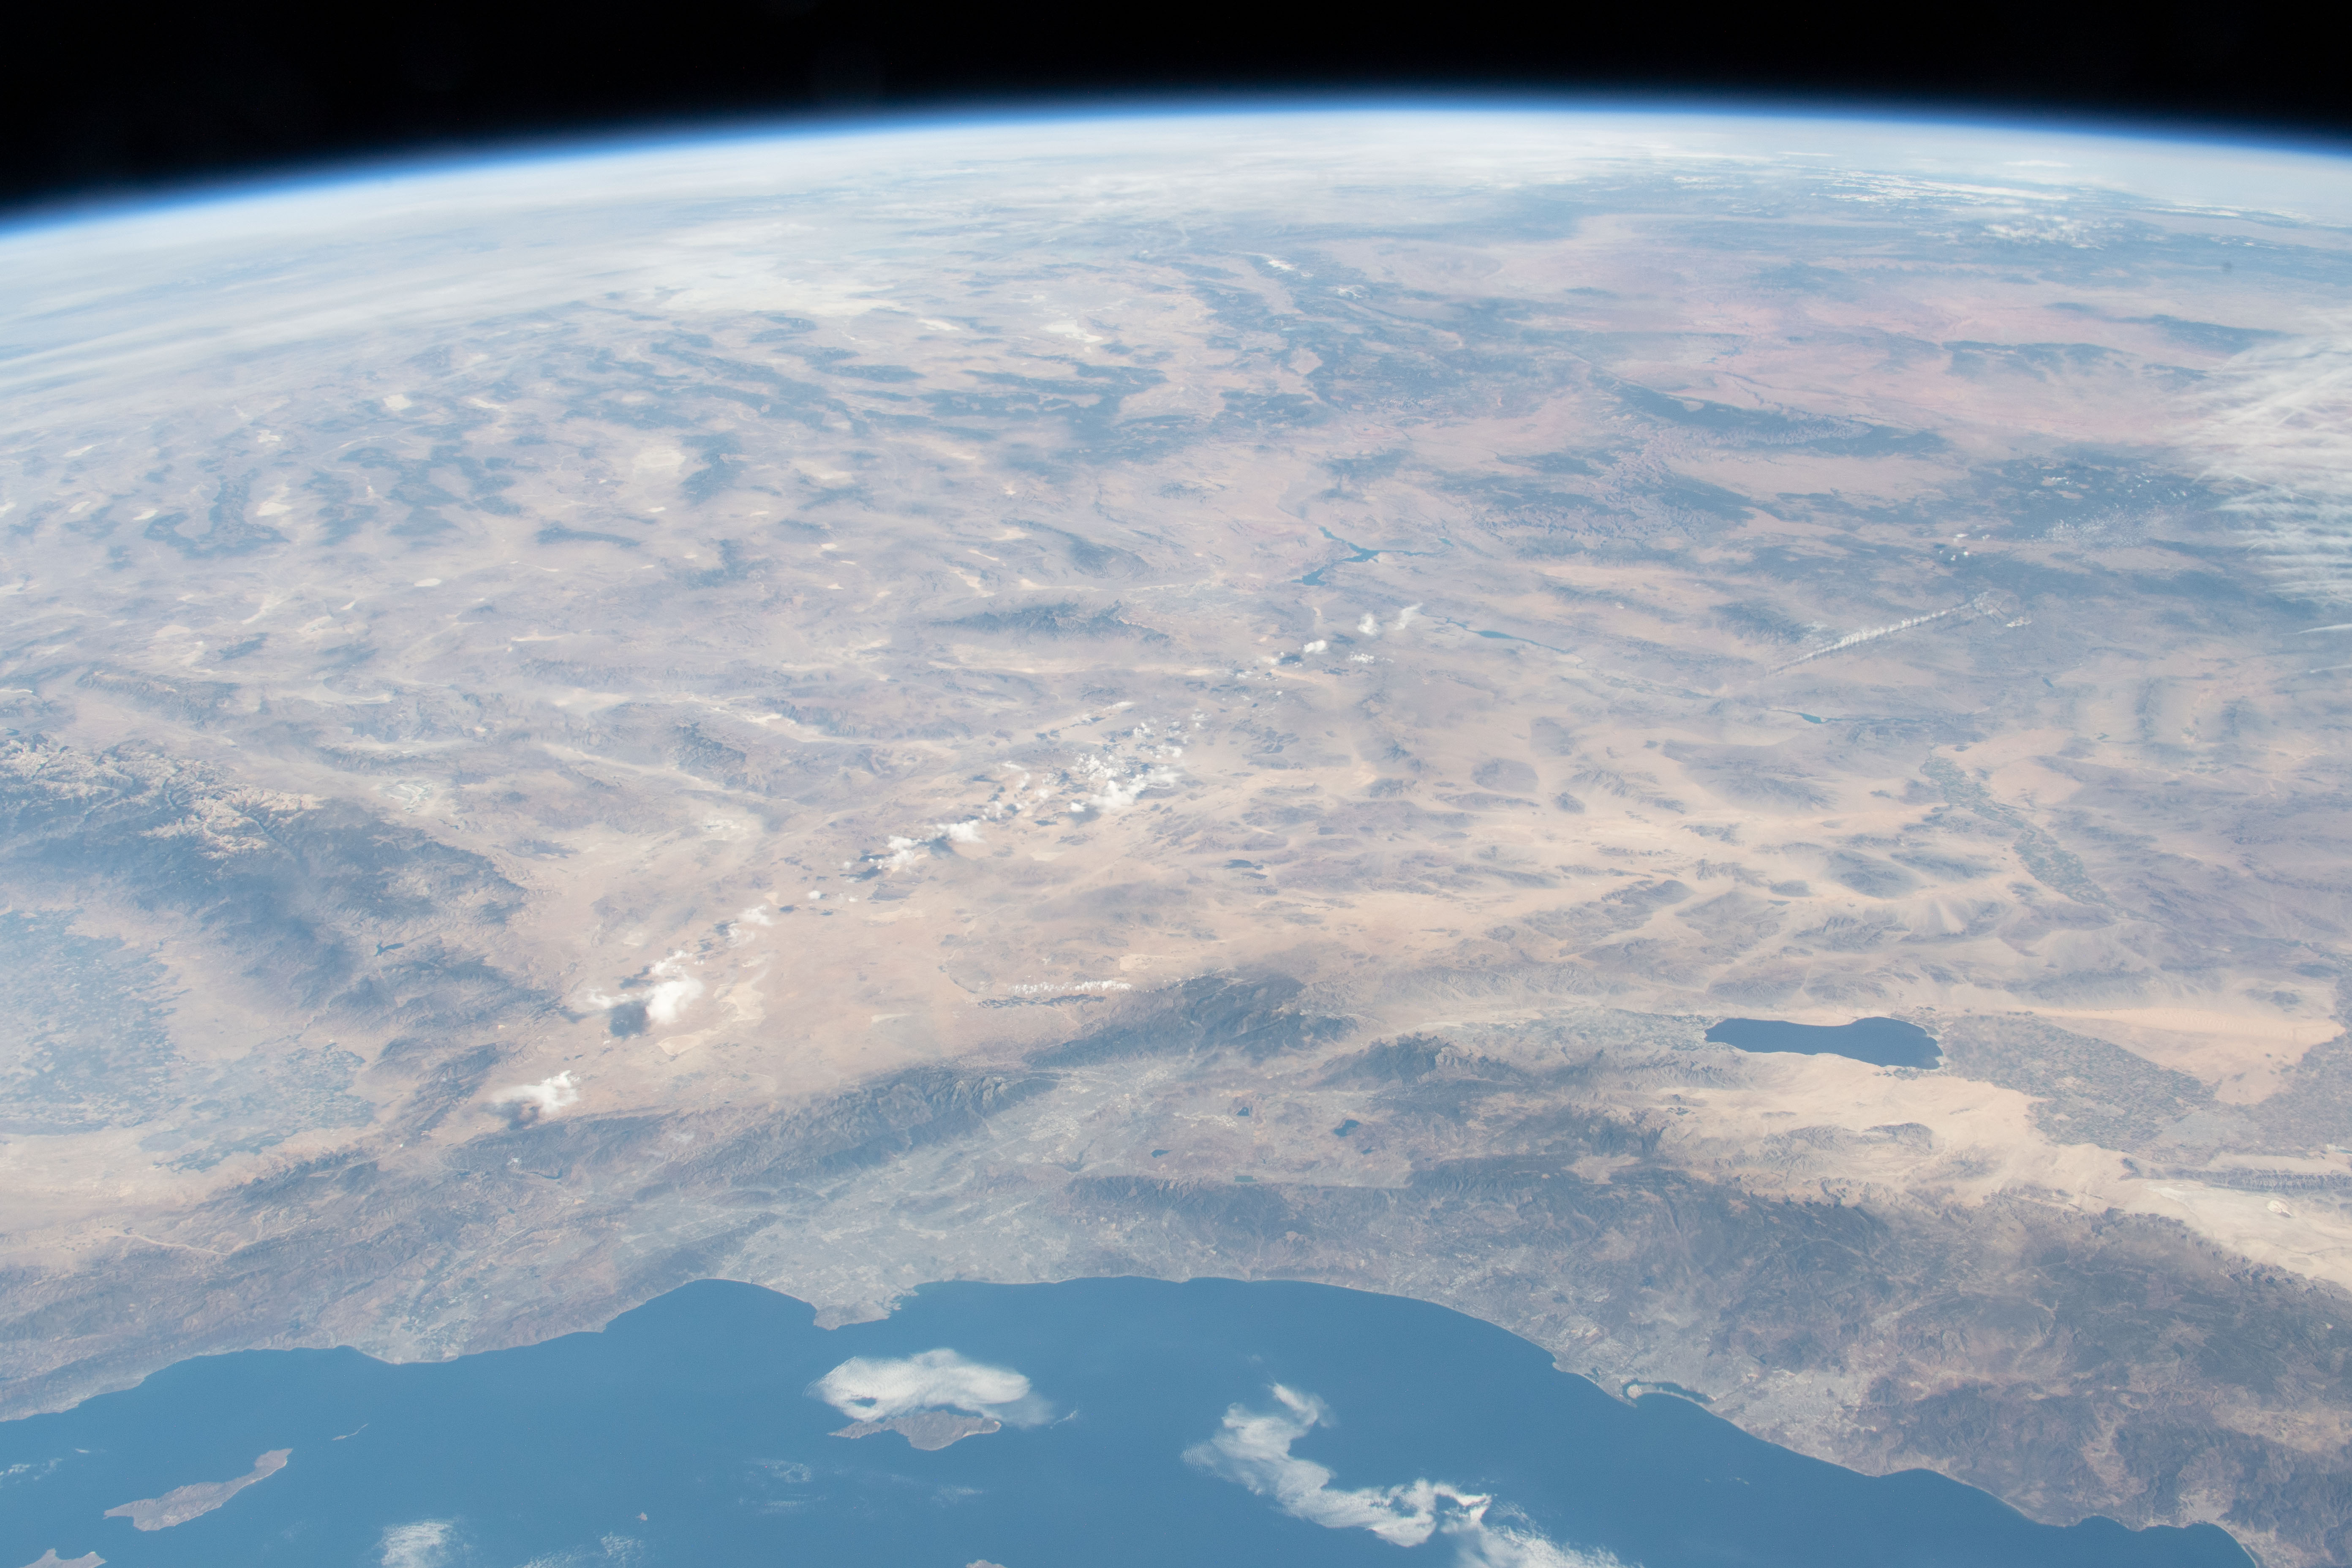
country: USA-CALIFORNIA
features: CALIFORNIA, SALTON SEA
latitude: 34.5
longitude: -116.0
